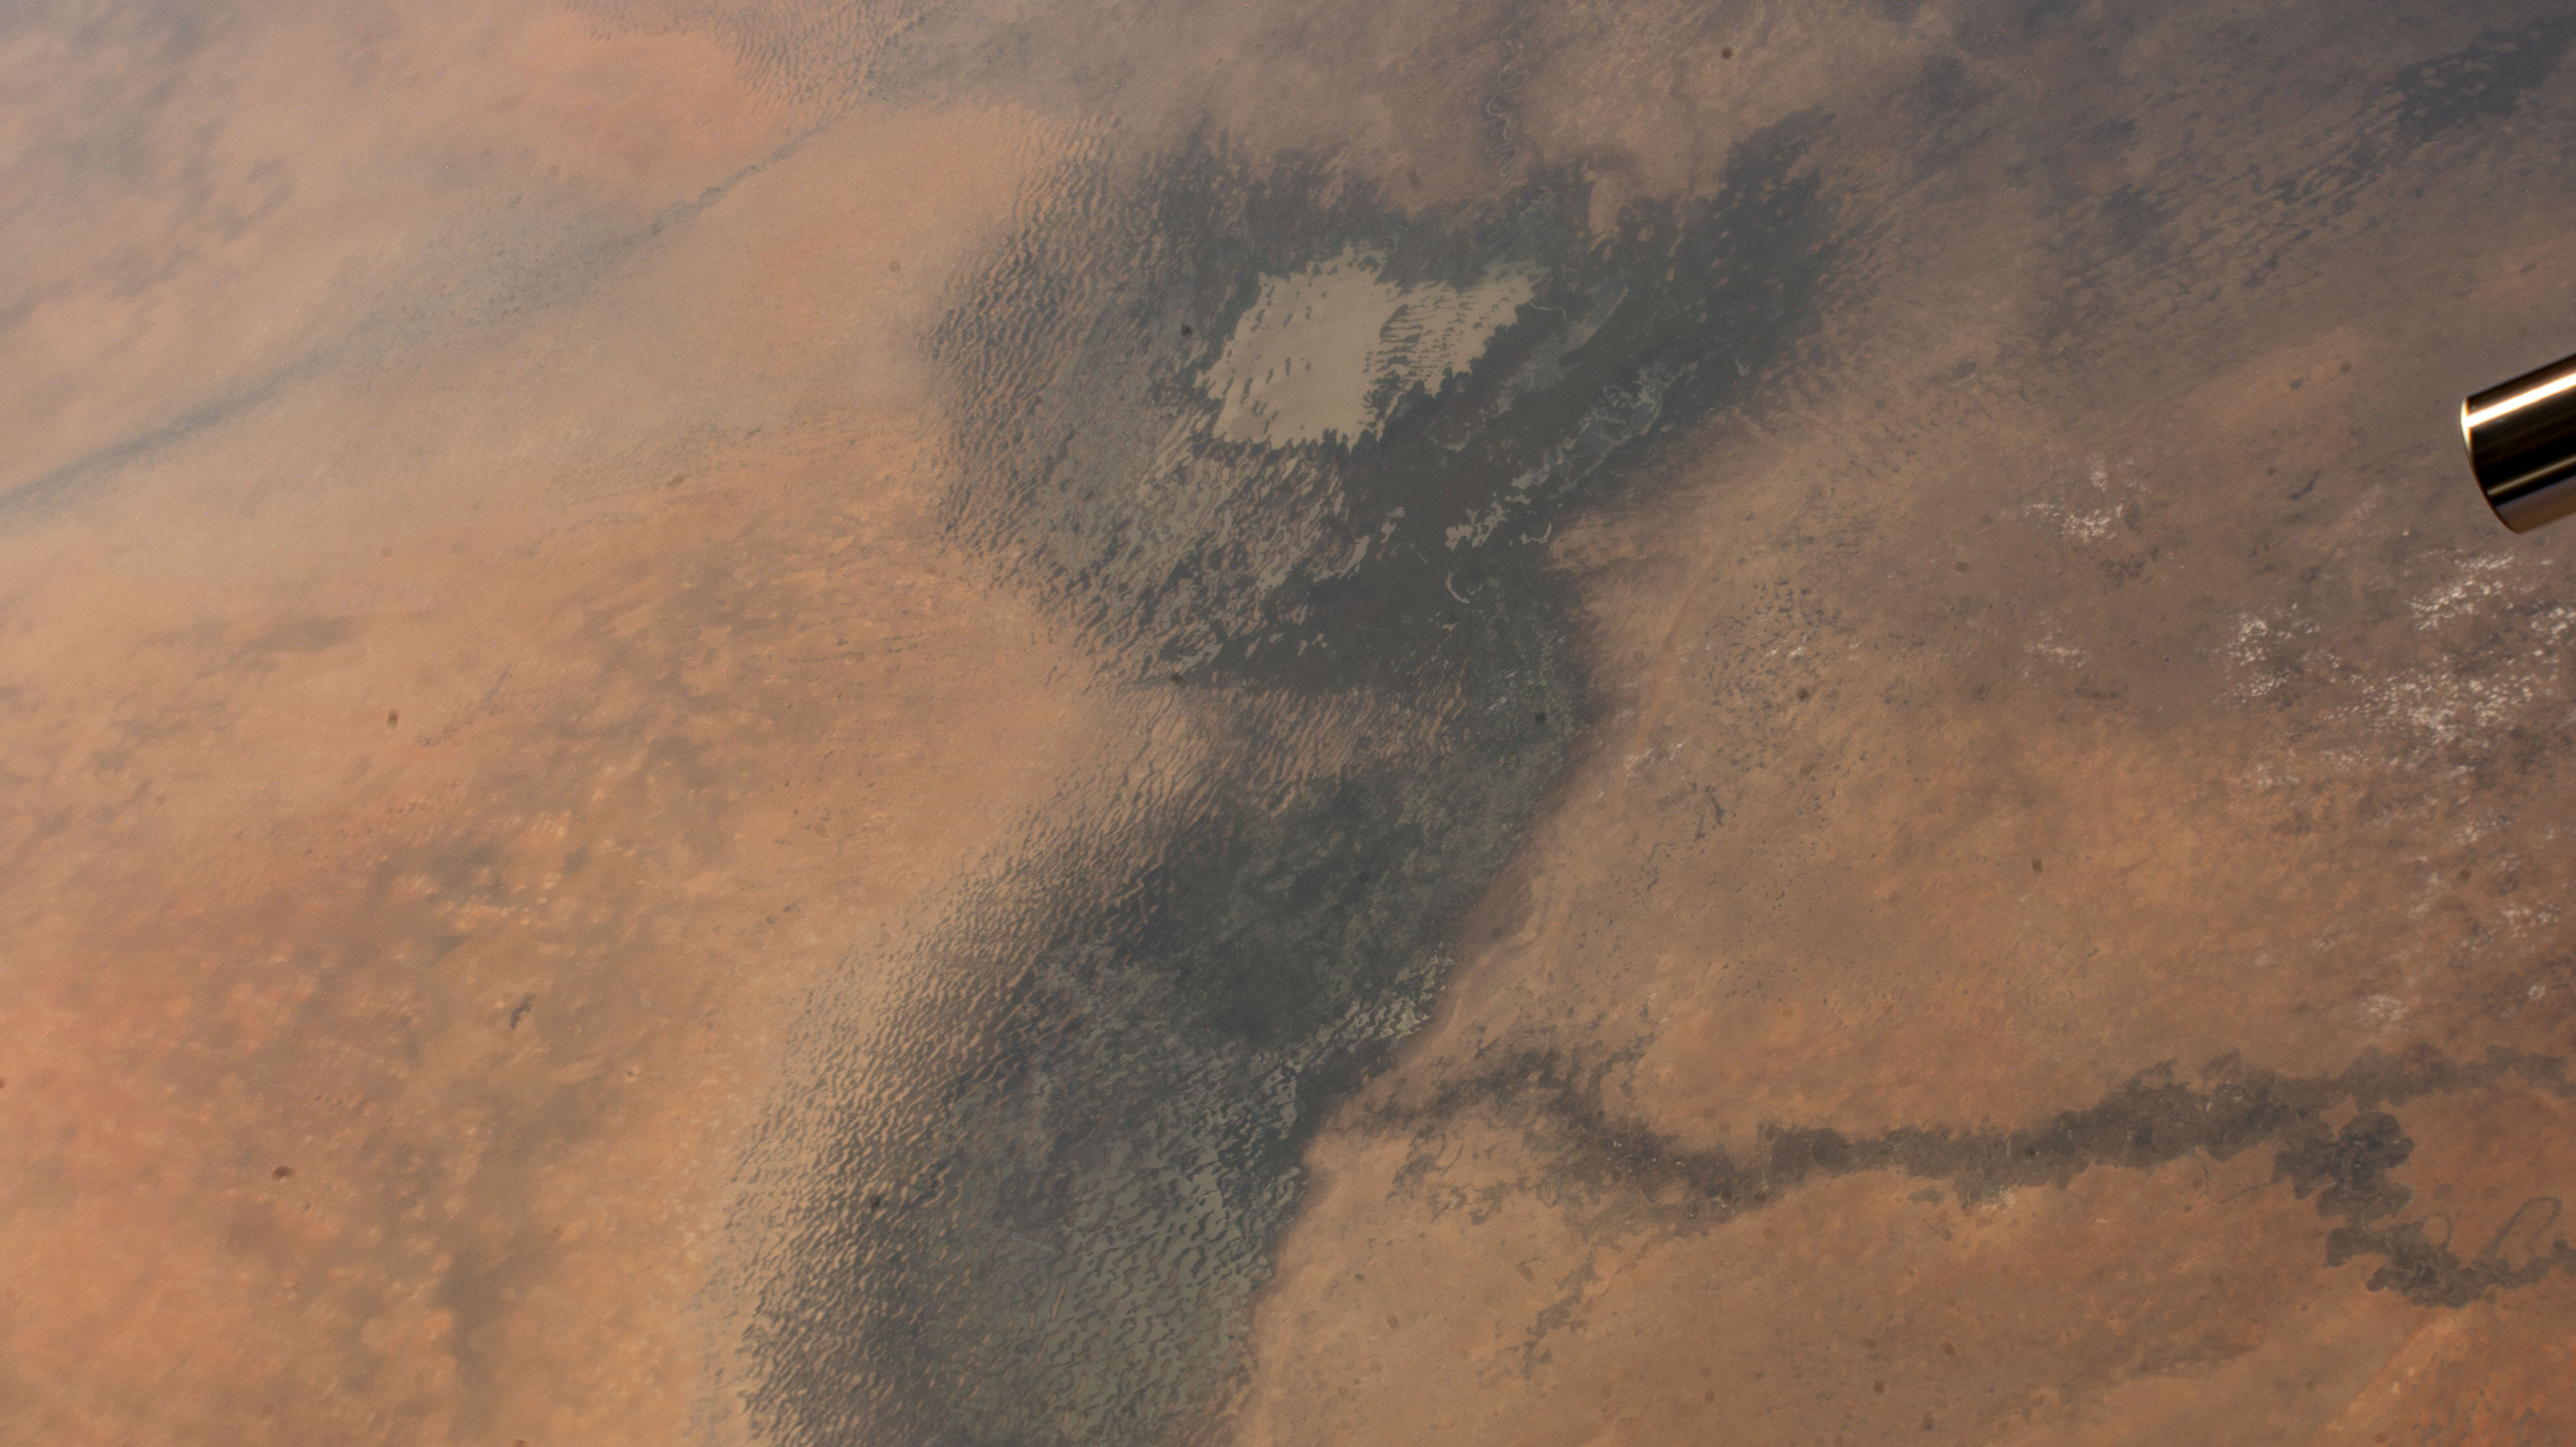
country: CHAD
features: BORDERS: NIGERIA,LAKE CHAD,CHAD; YOBE RIVER
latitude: 13.5
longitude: 14.0
